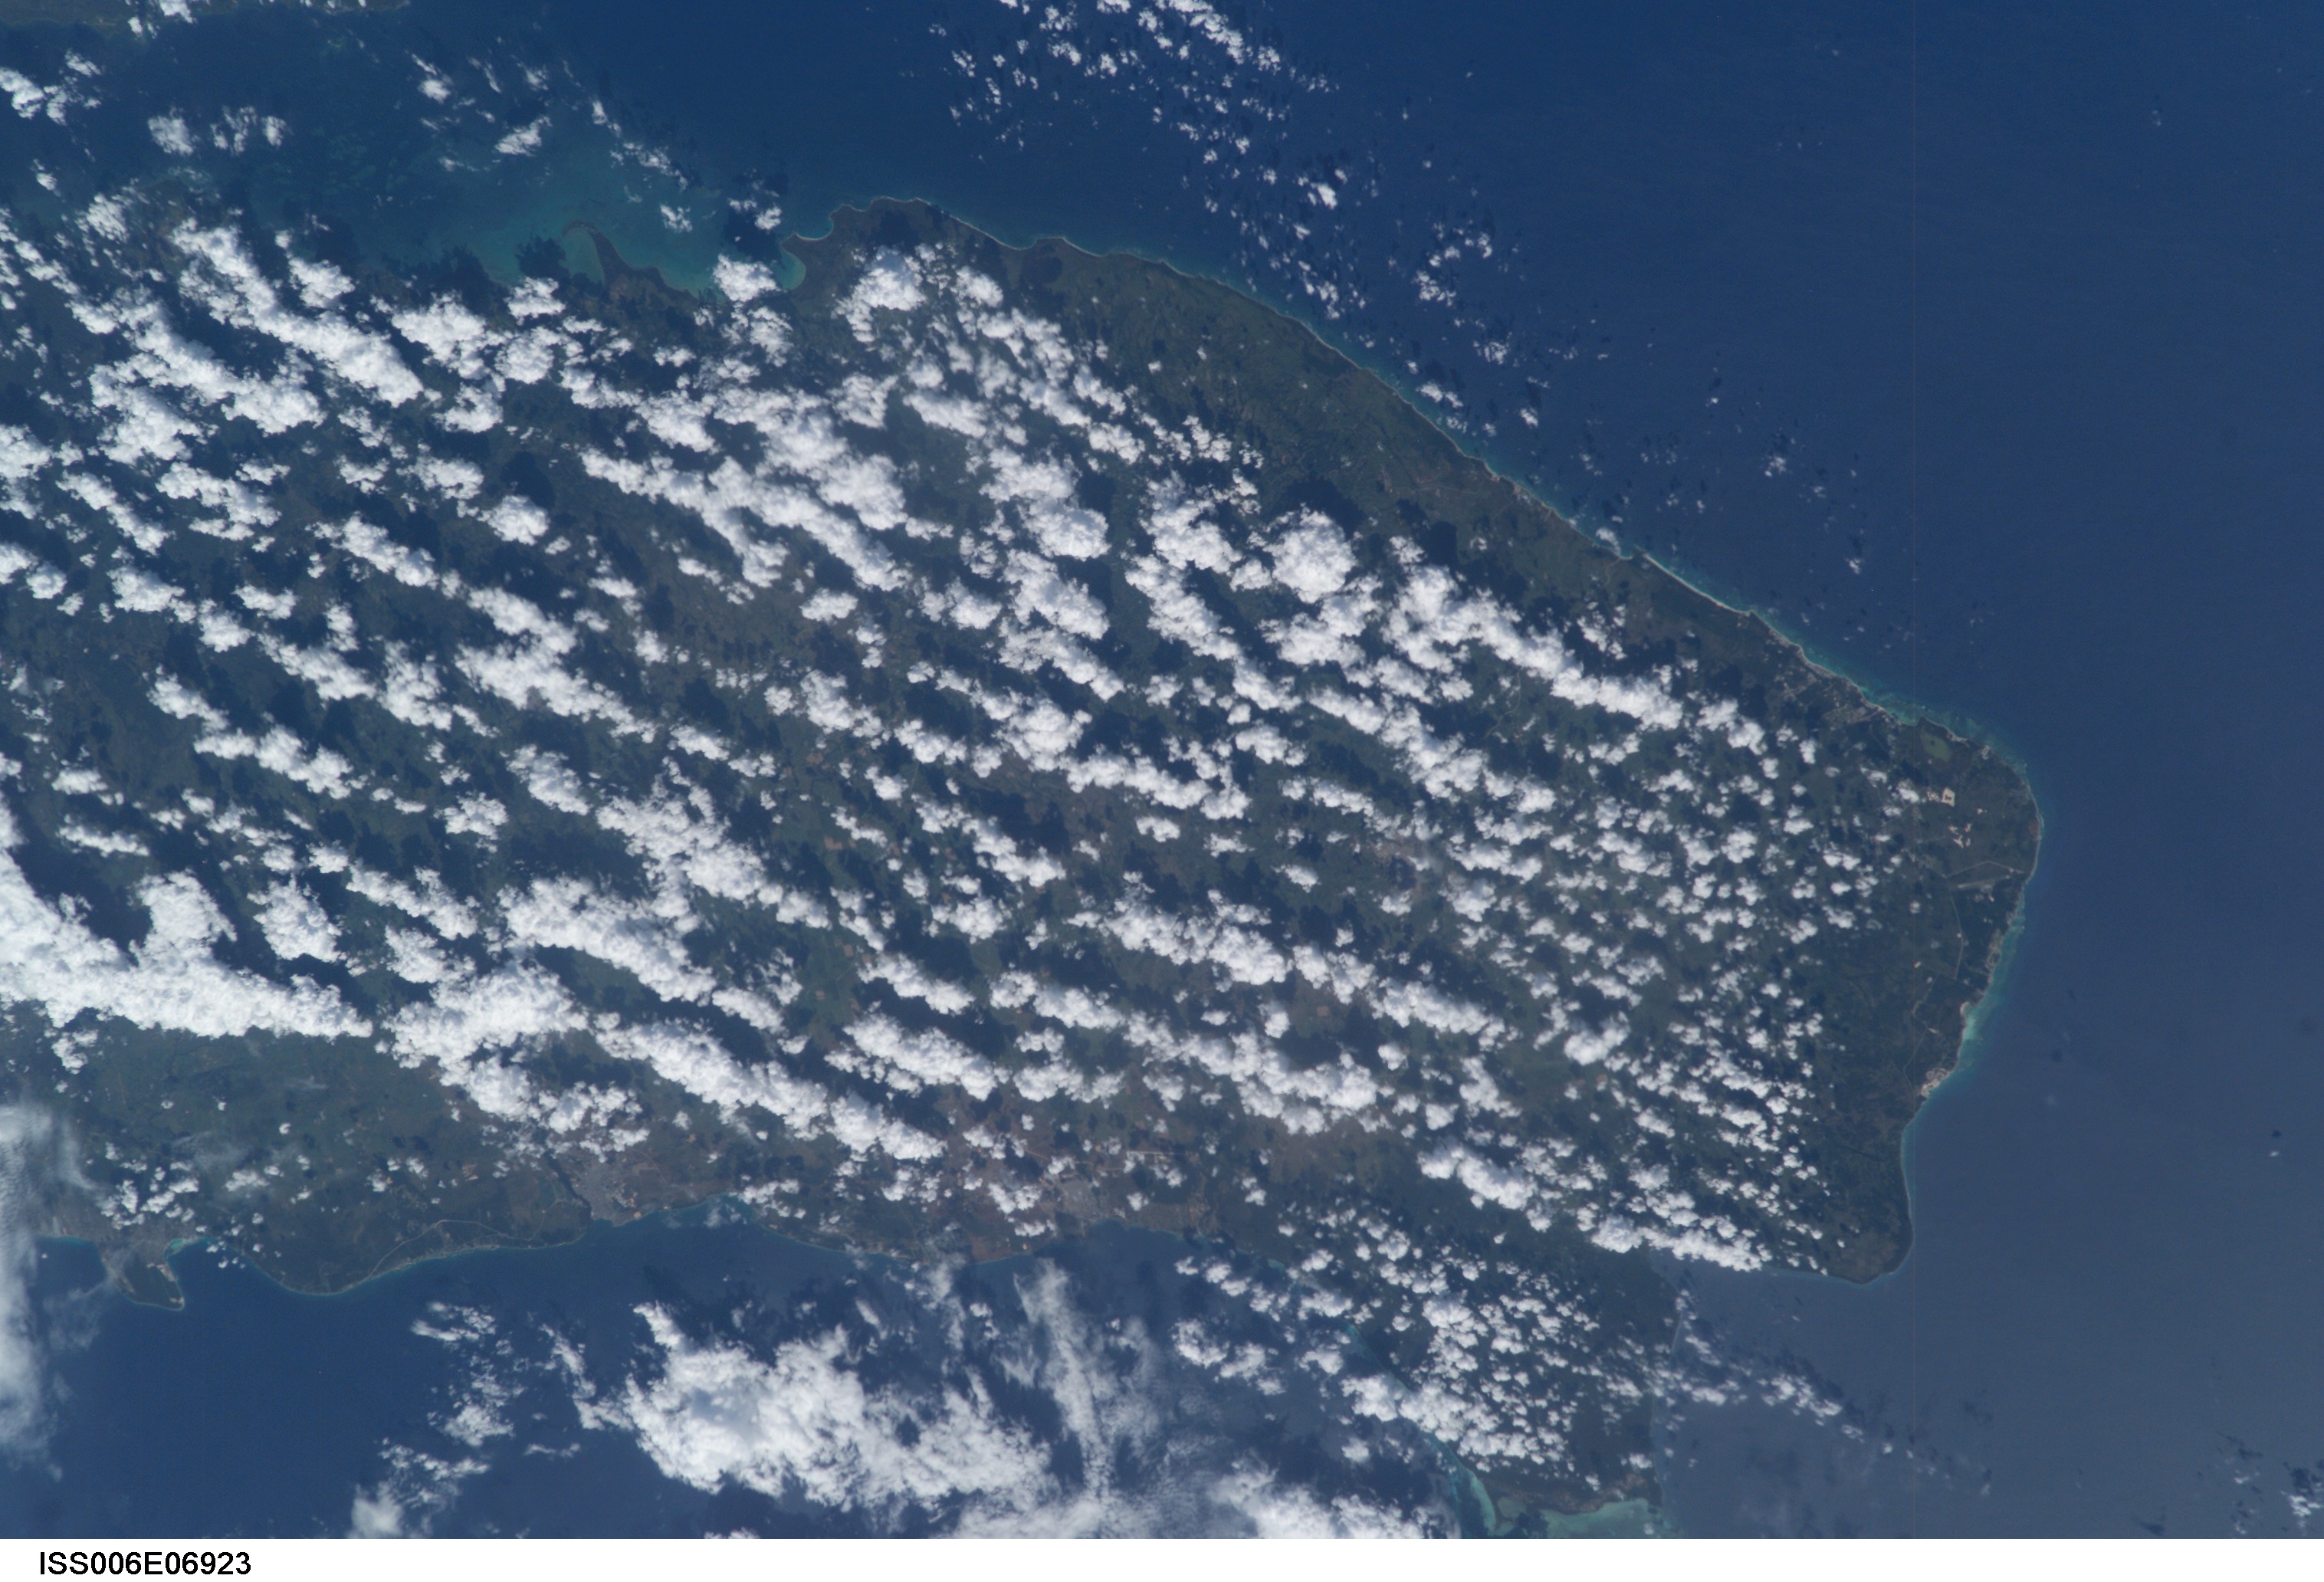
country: DOMINICAN REPUBLIC
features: CAPE ENGANO, LA ROMANA
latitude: 18.5
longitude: -69.0
